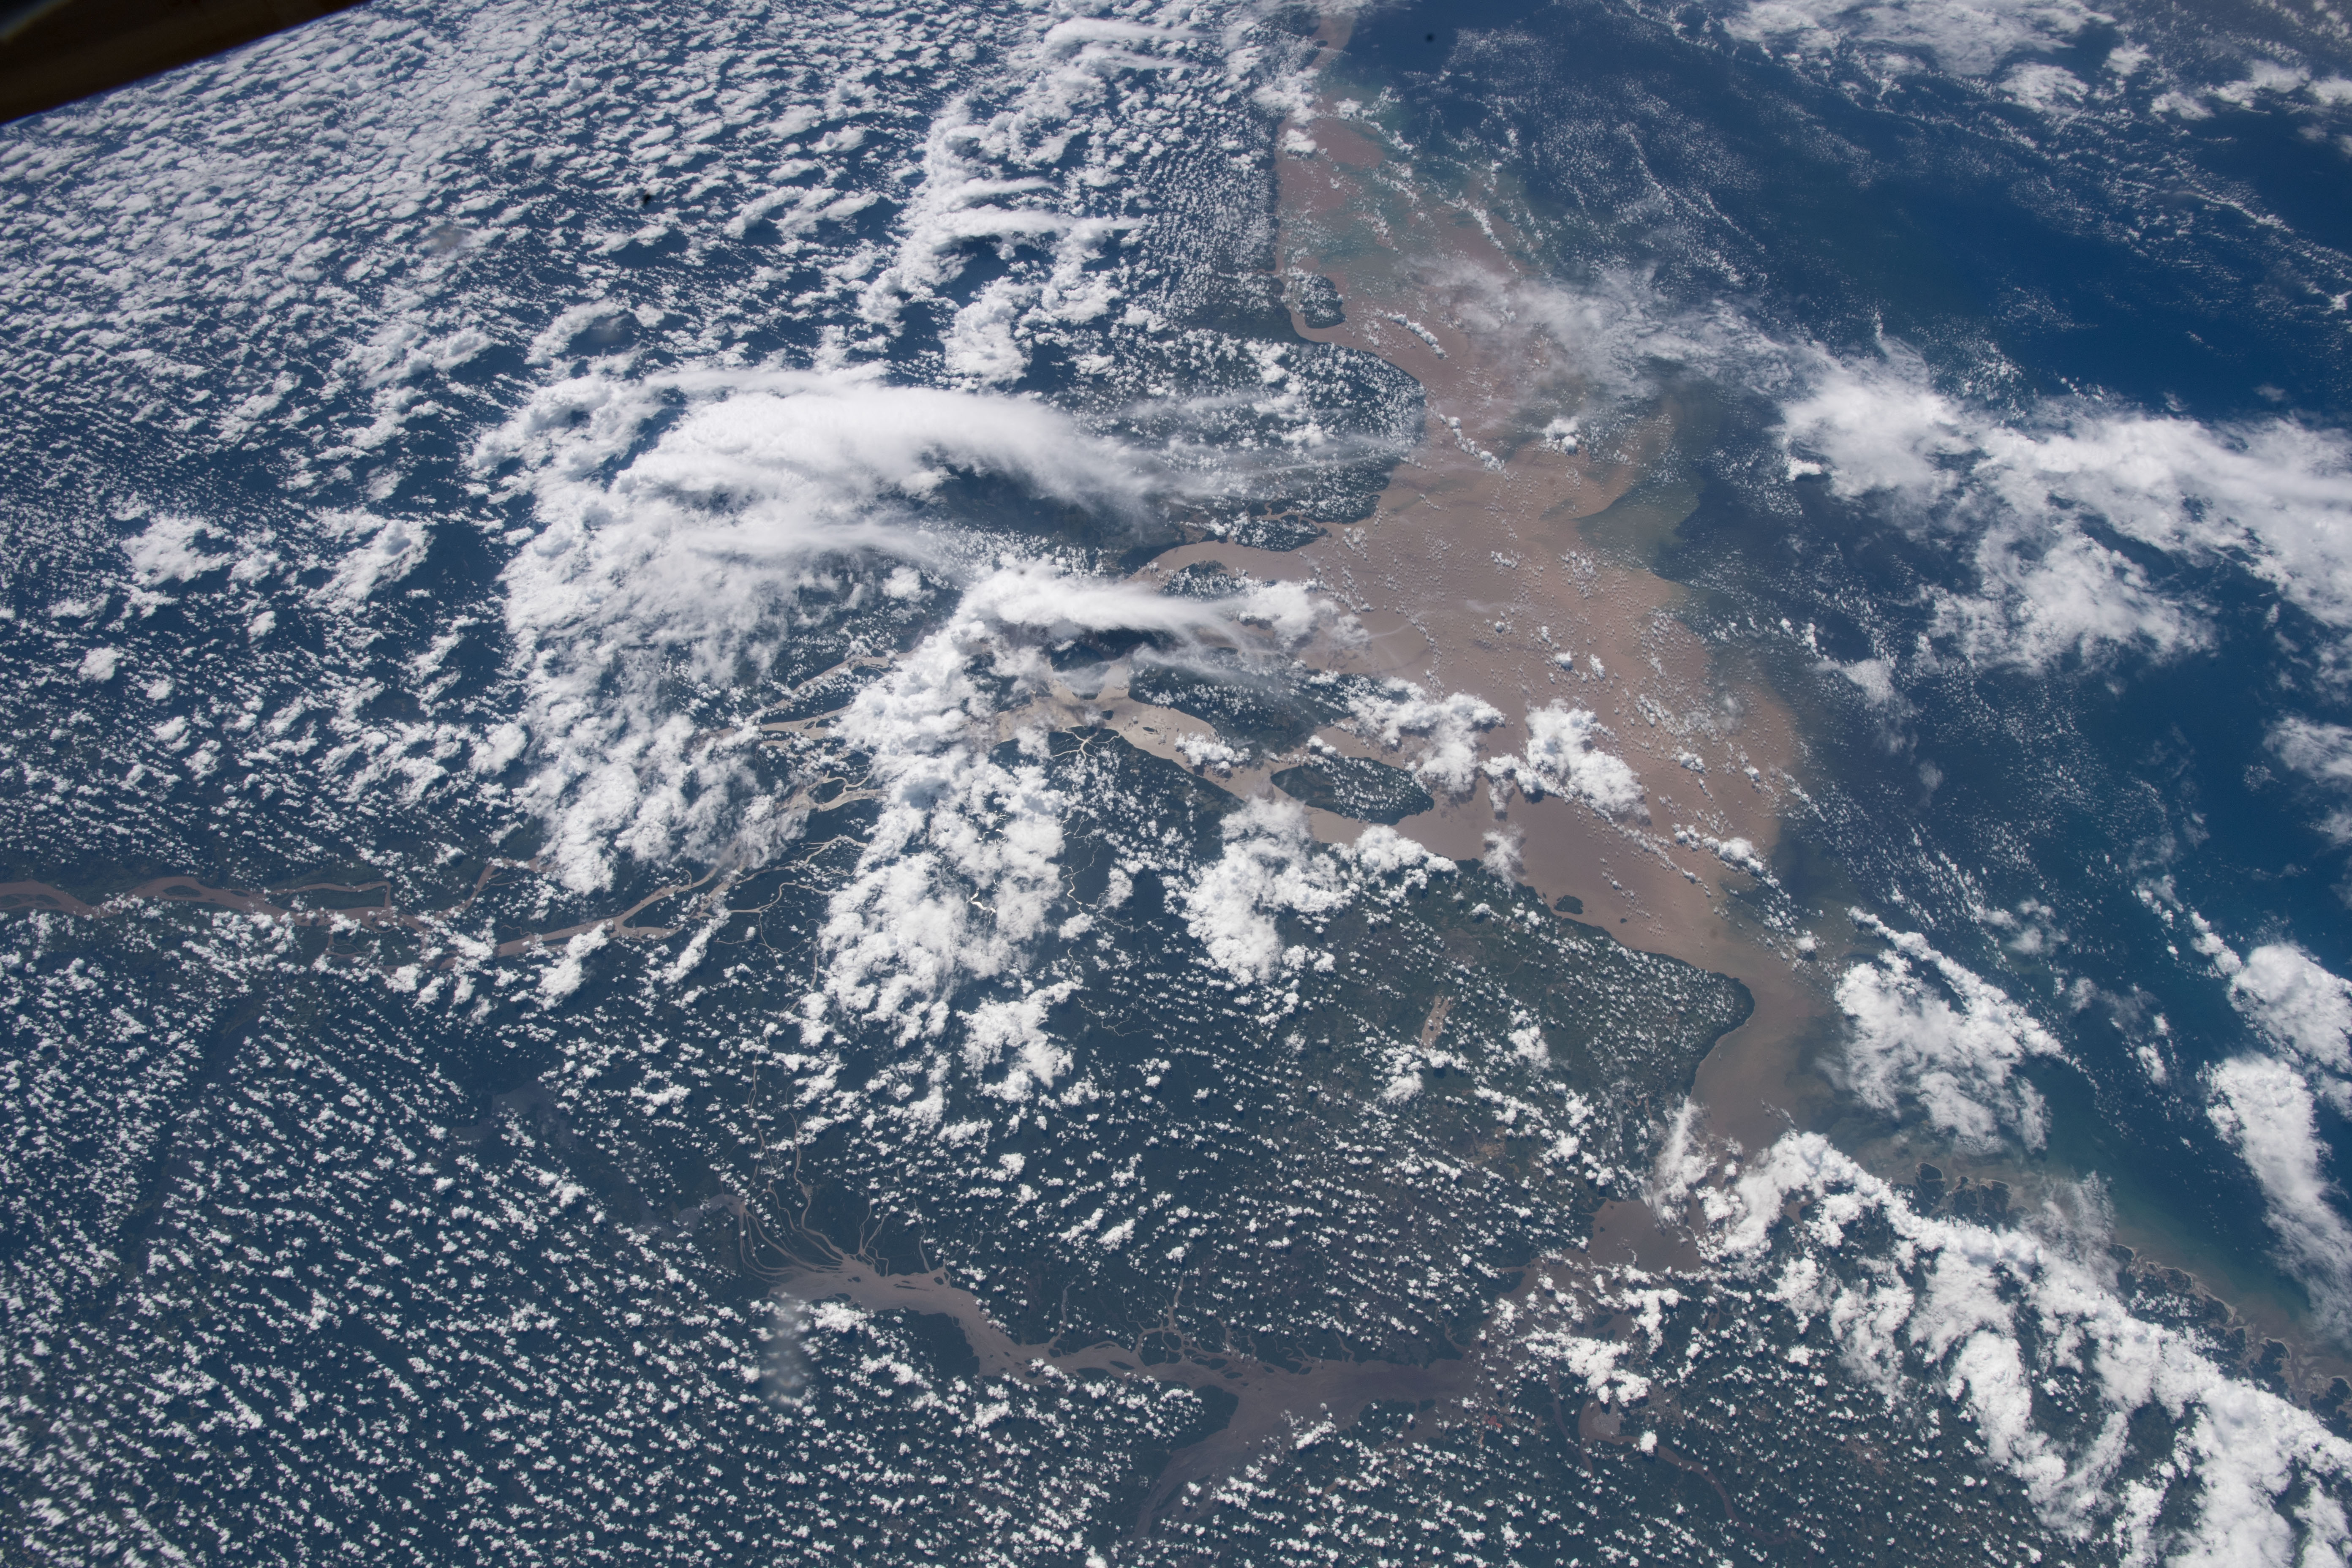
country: BRAZIL
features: MACAPA, BELEN, SANTA ROSA BAY, MARAJO BAY, AMAZONAS RAINFOREST, AMAZONAS RIVER
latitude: -0.2
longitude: -49.9
